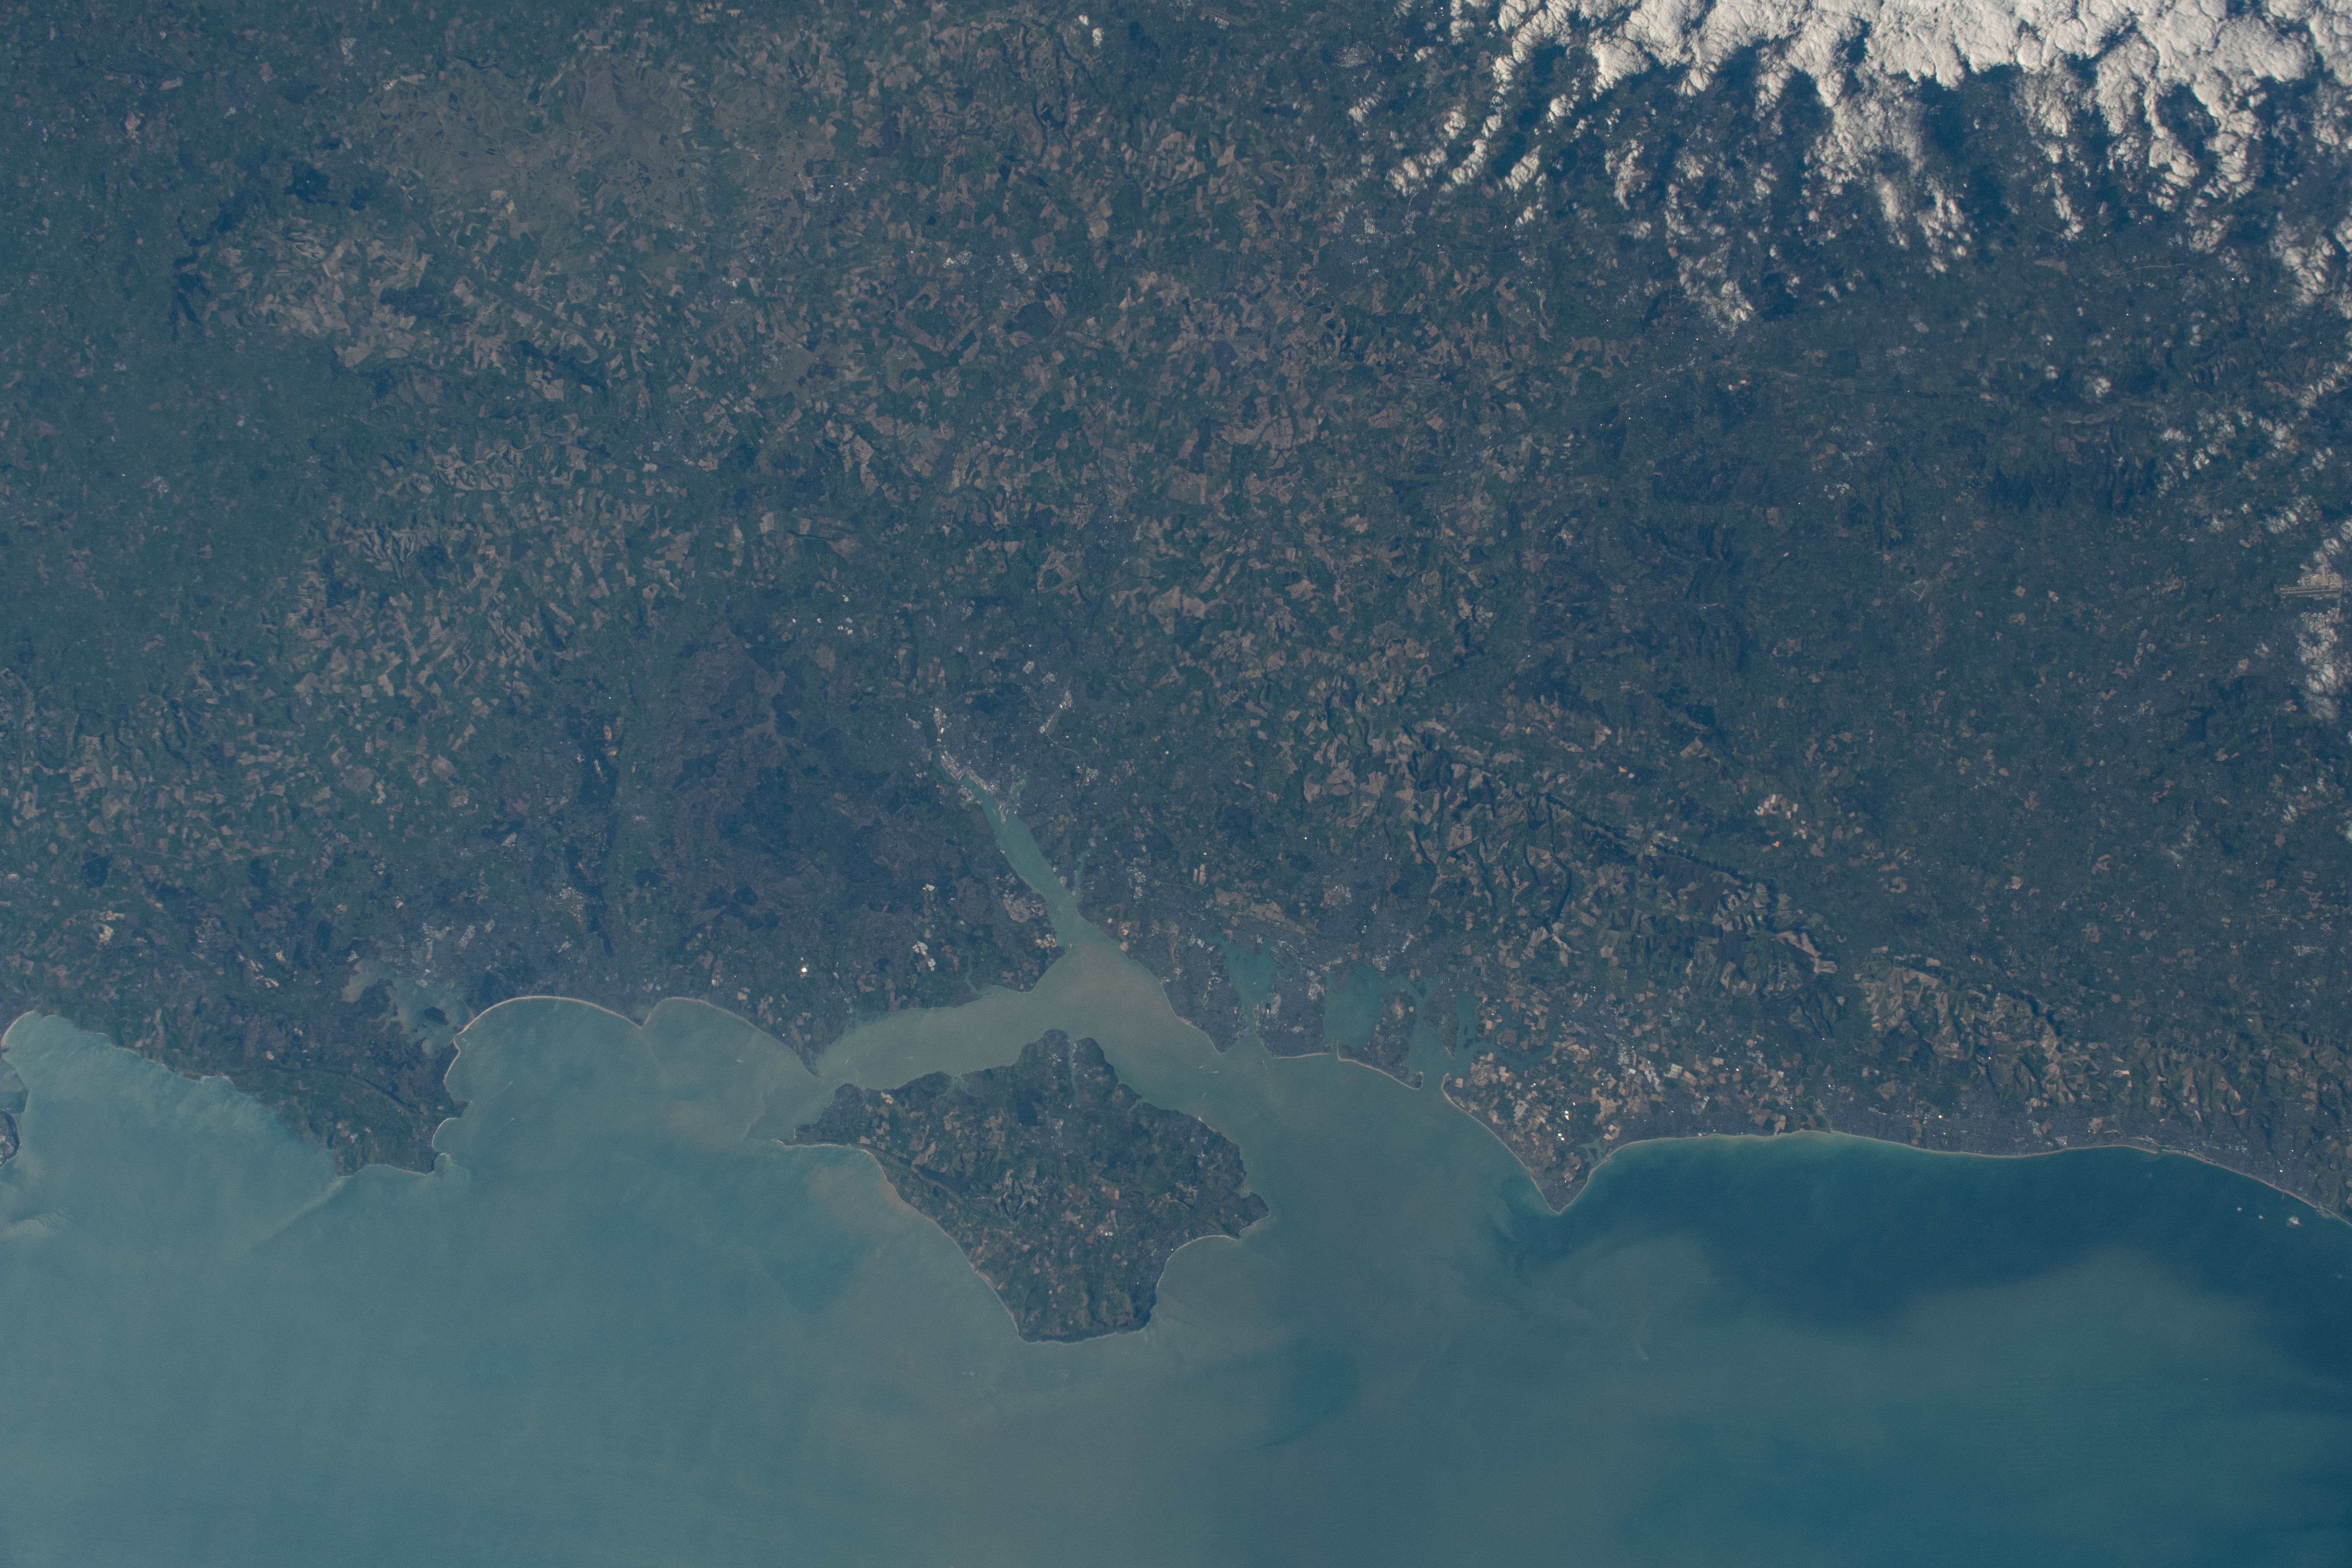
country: UK-ENGLAND
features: ISLE OF WIGHT, RIVER ICTHEN, PORTSWOOD
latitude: 51.1
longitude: -1.4
